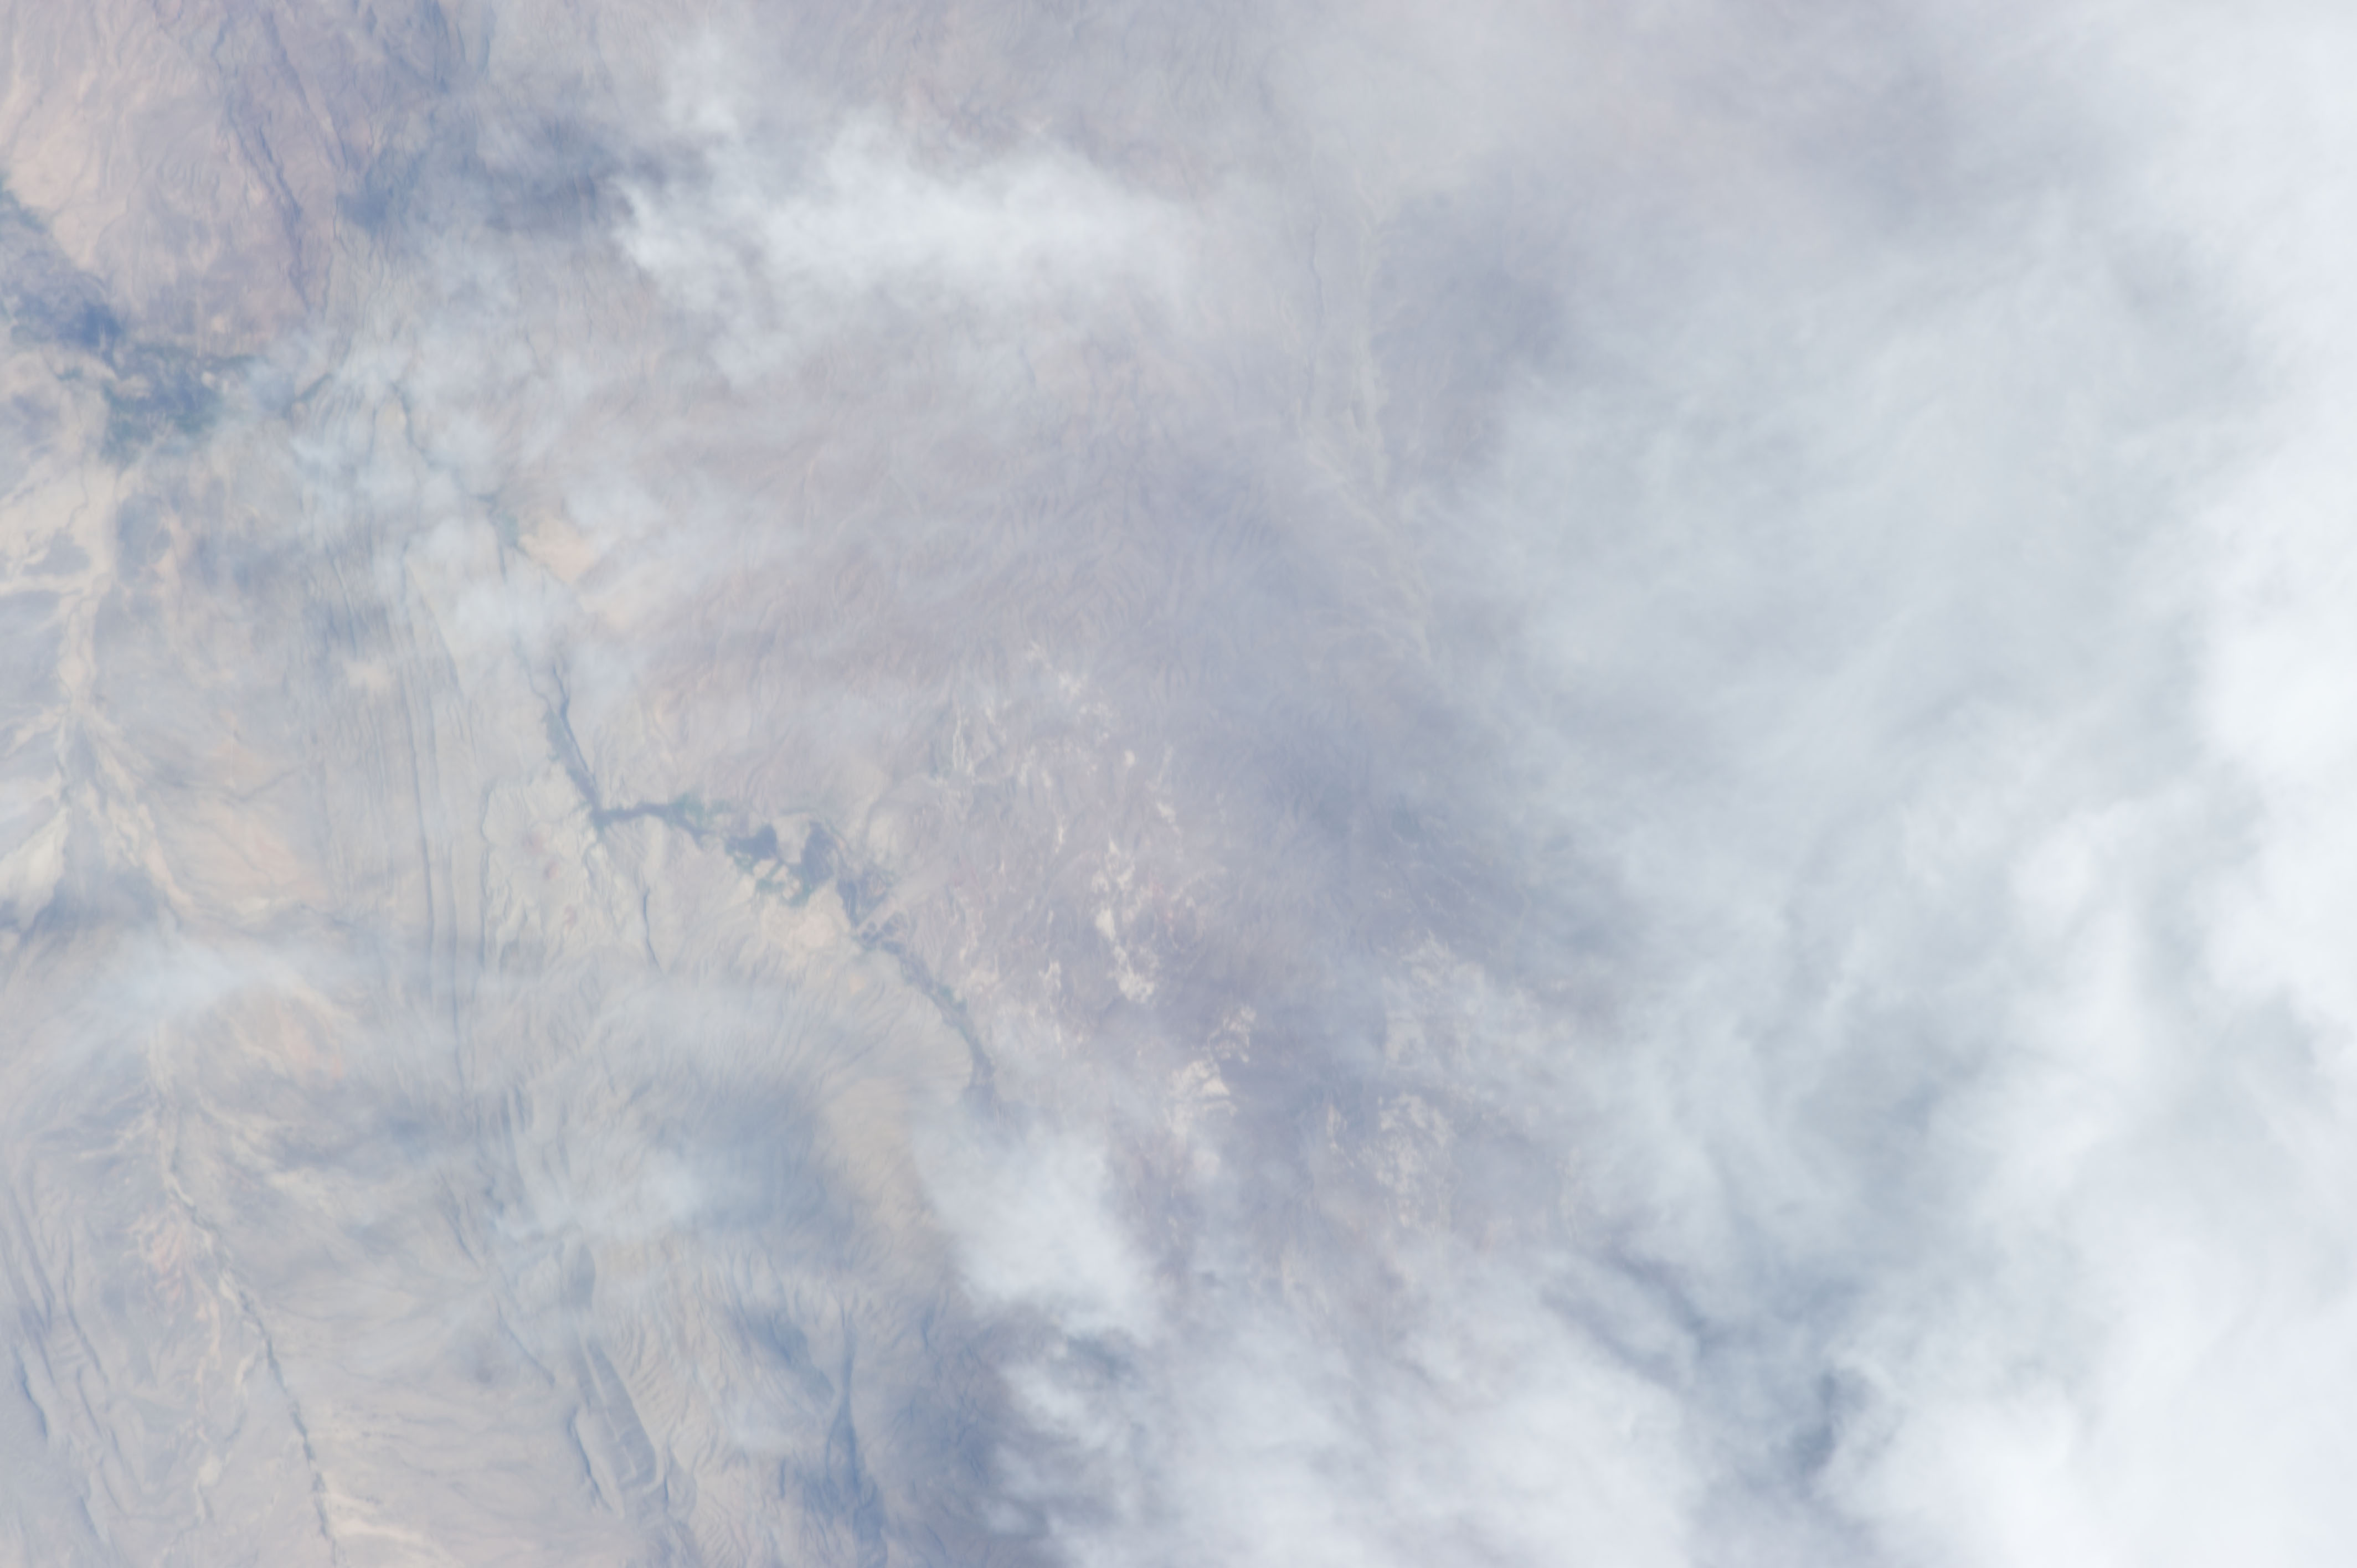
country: USA-TEXAS
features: RIO GRANDE R. V., MTS., RAVINES, CANYONS, DESERT DRAINAGE
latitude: 30.6
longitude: -104.8
